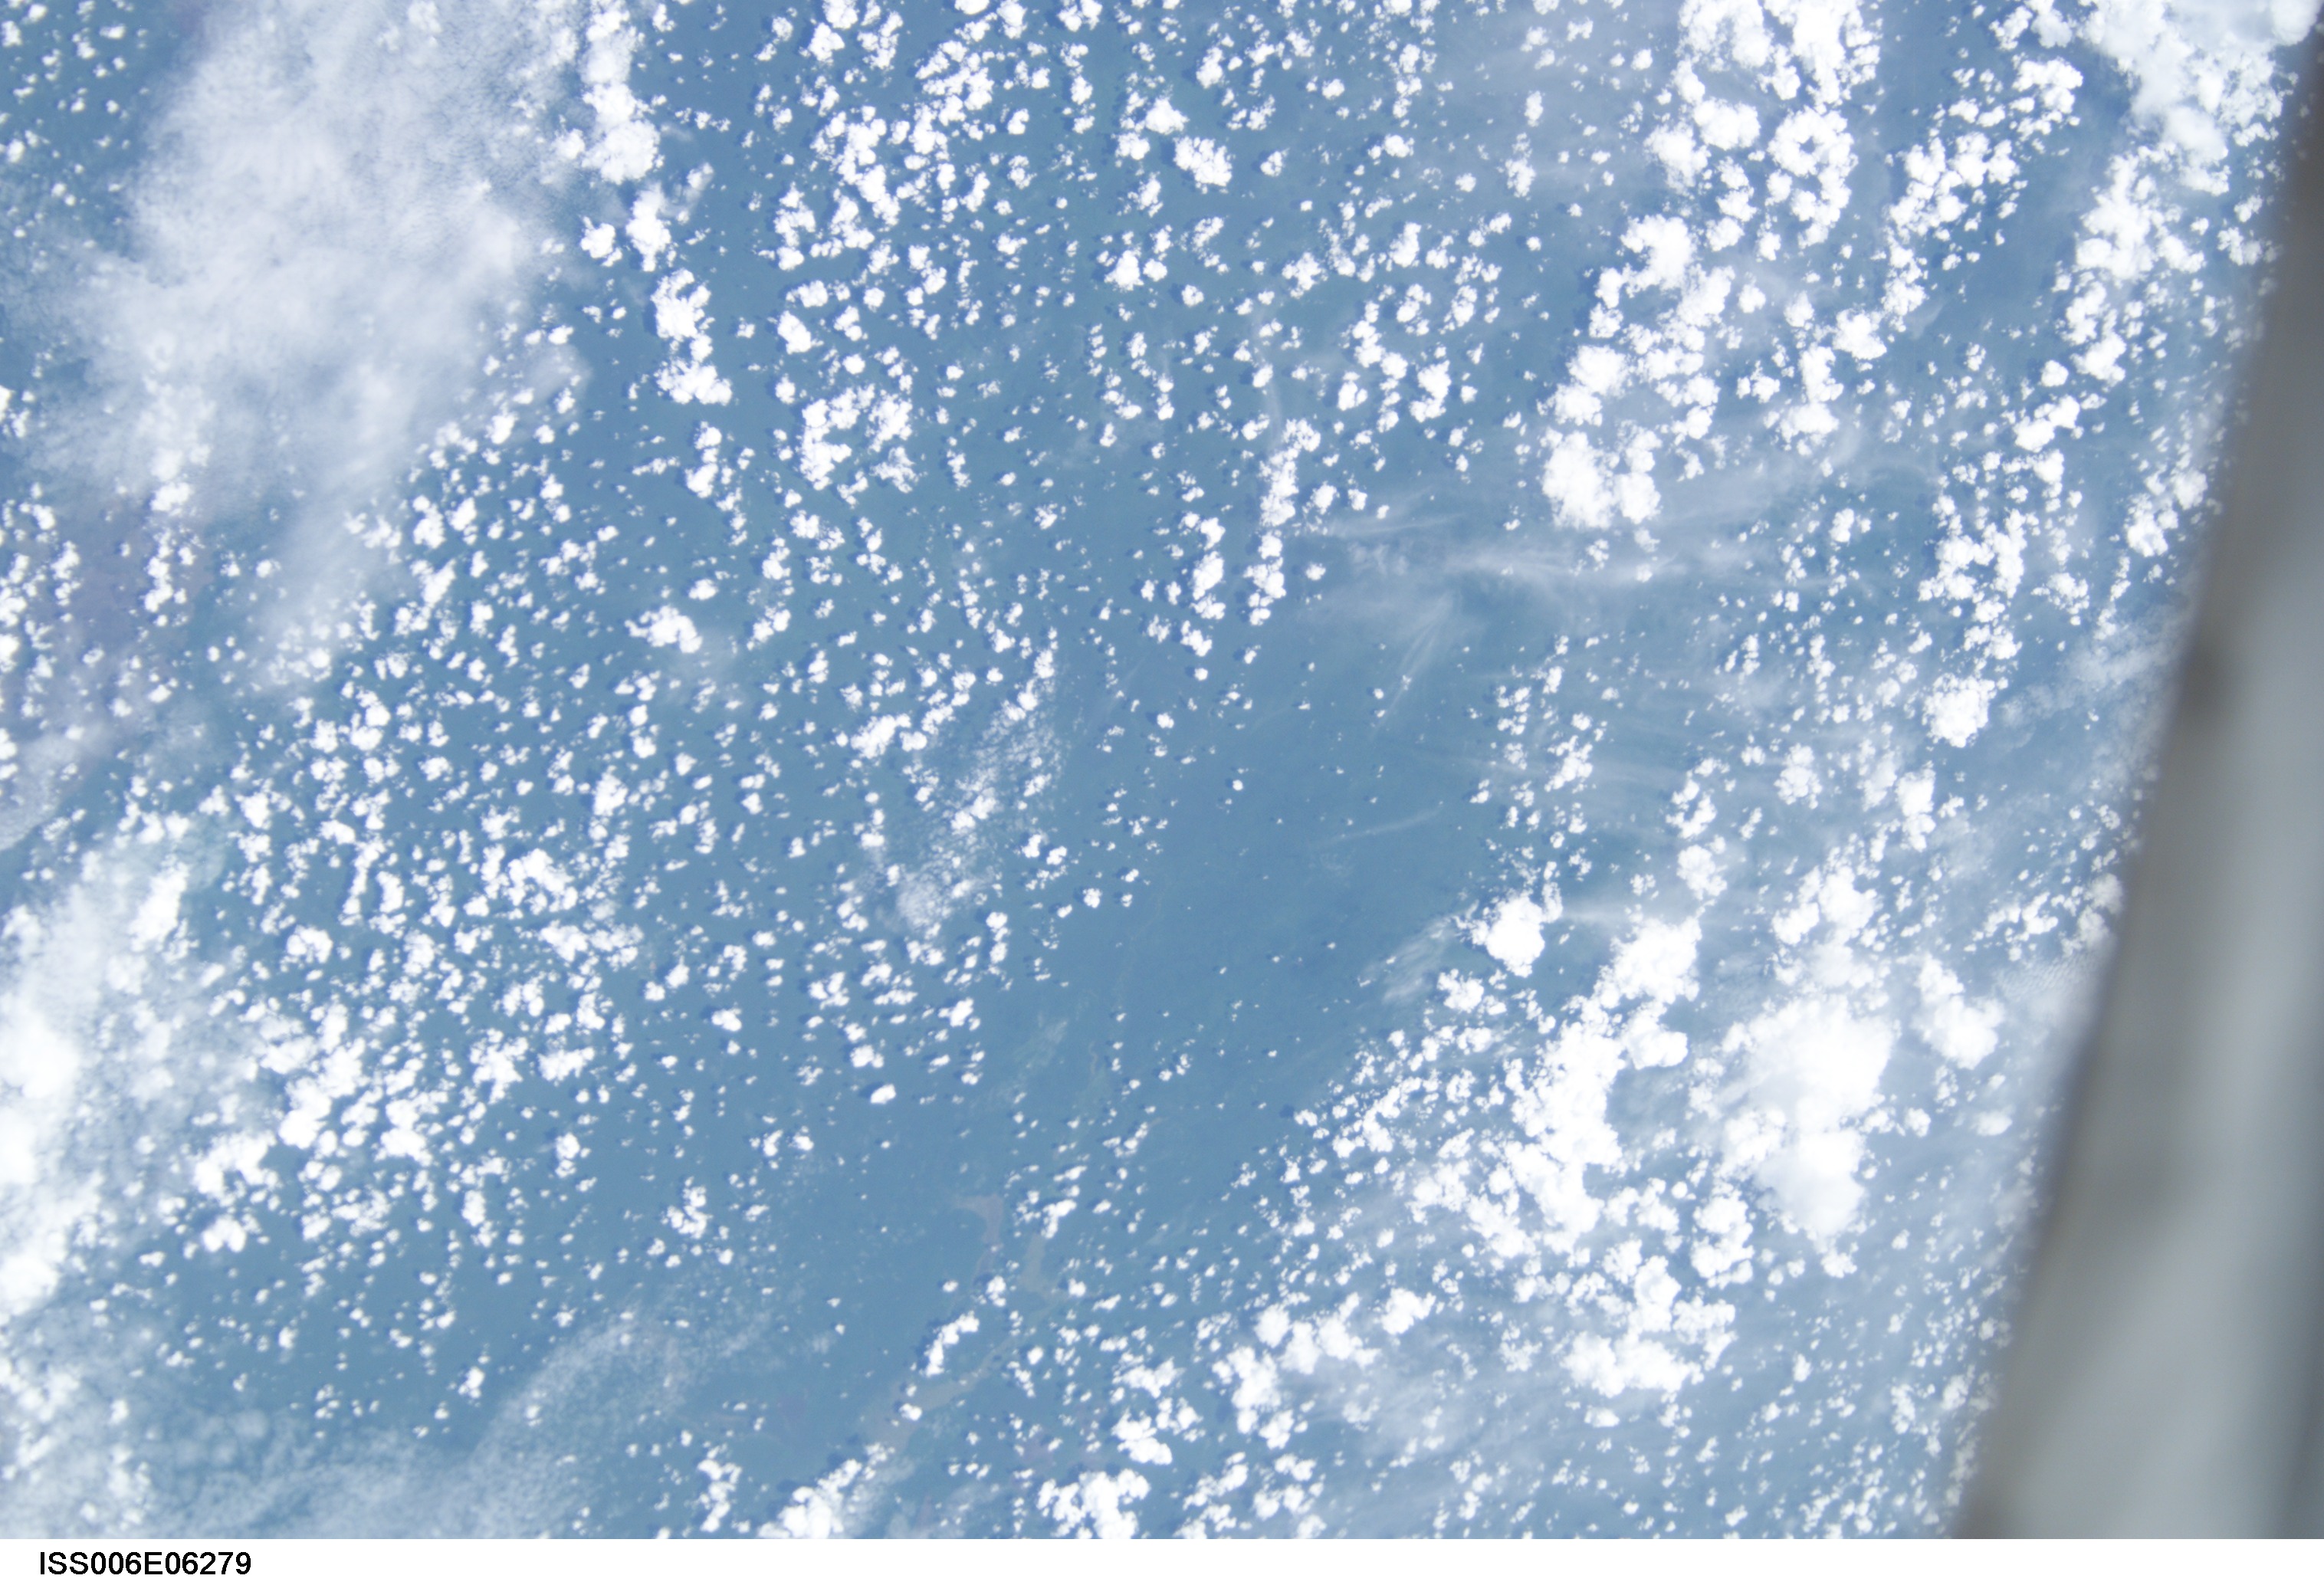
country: BOLIVIA
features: FOREST, DRAINAGE PATTERN
